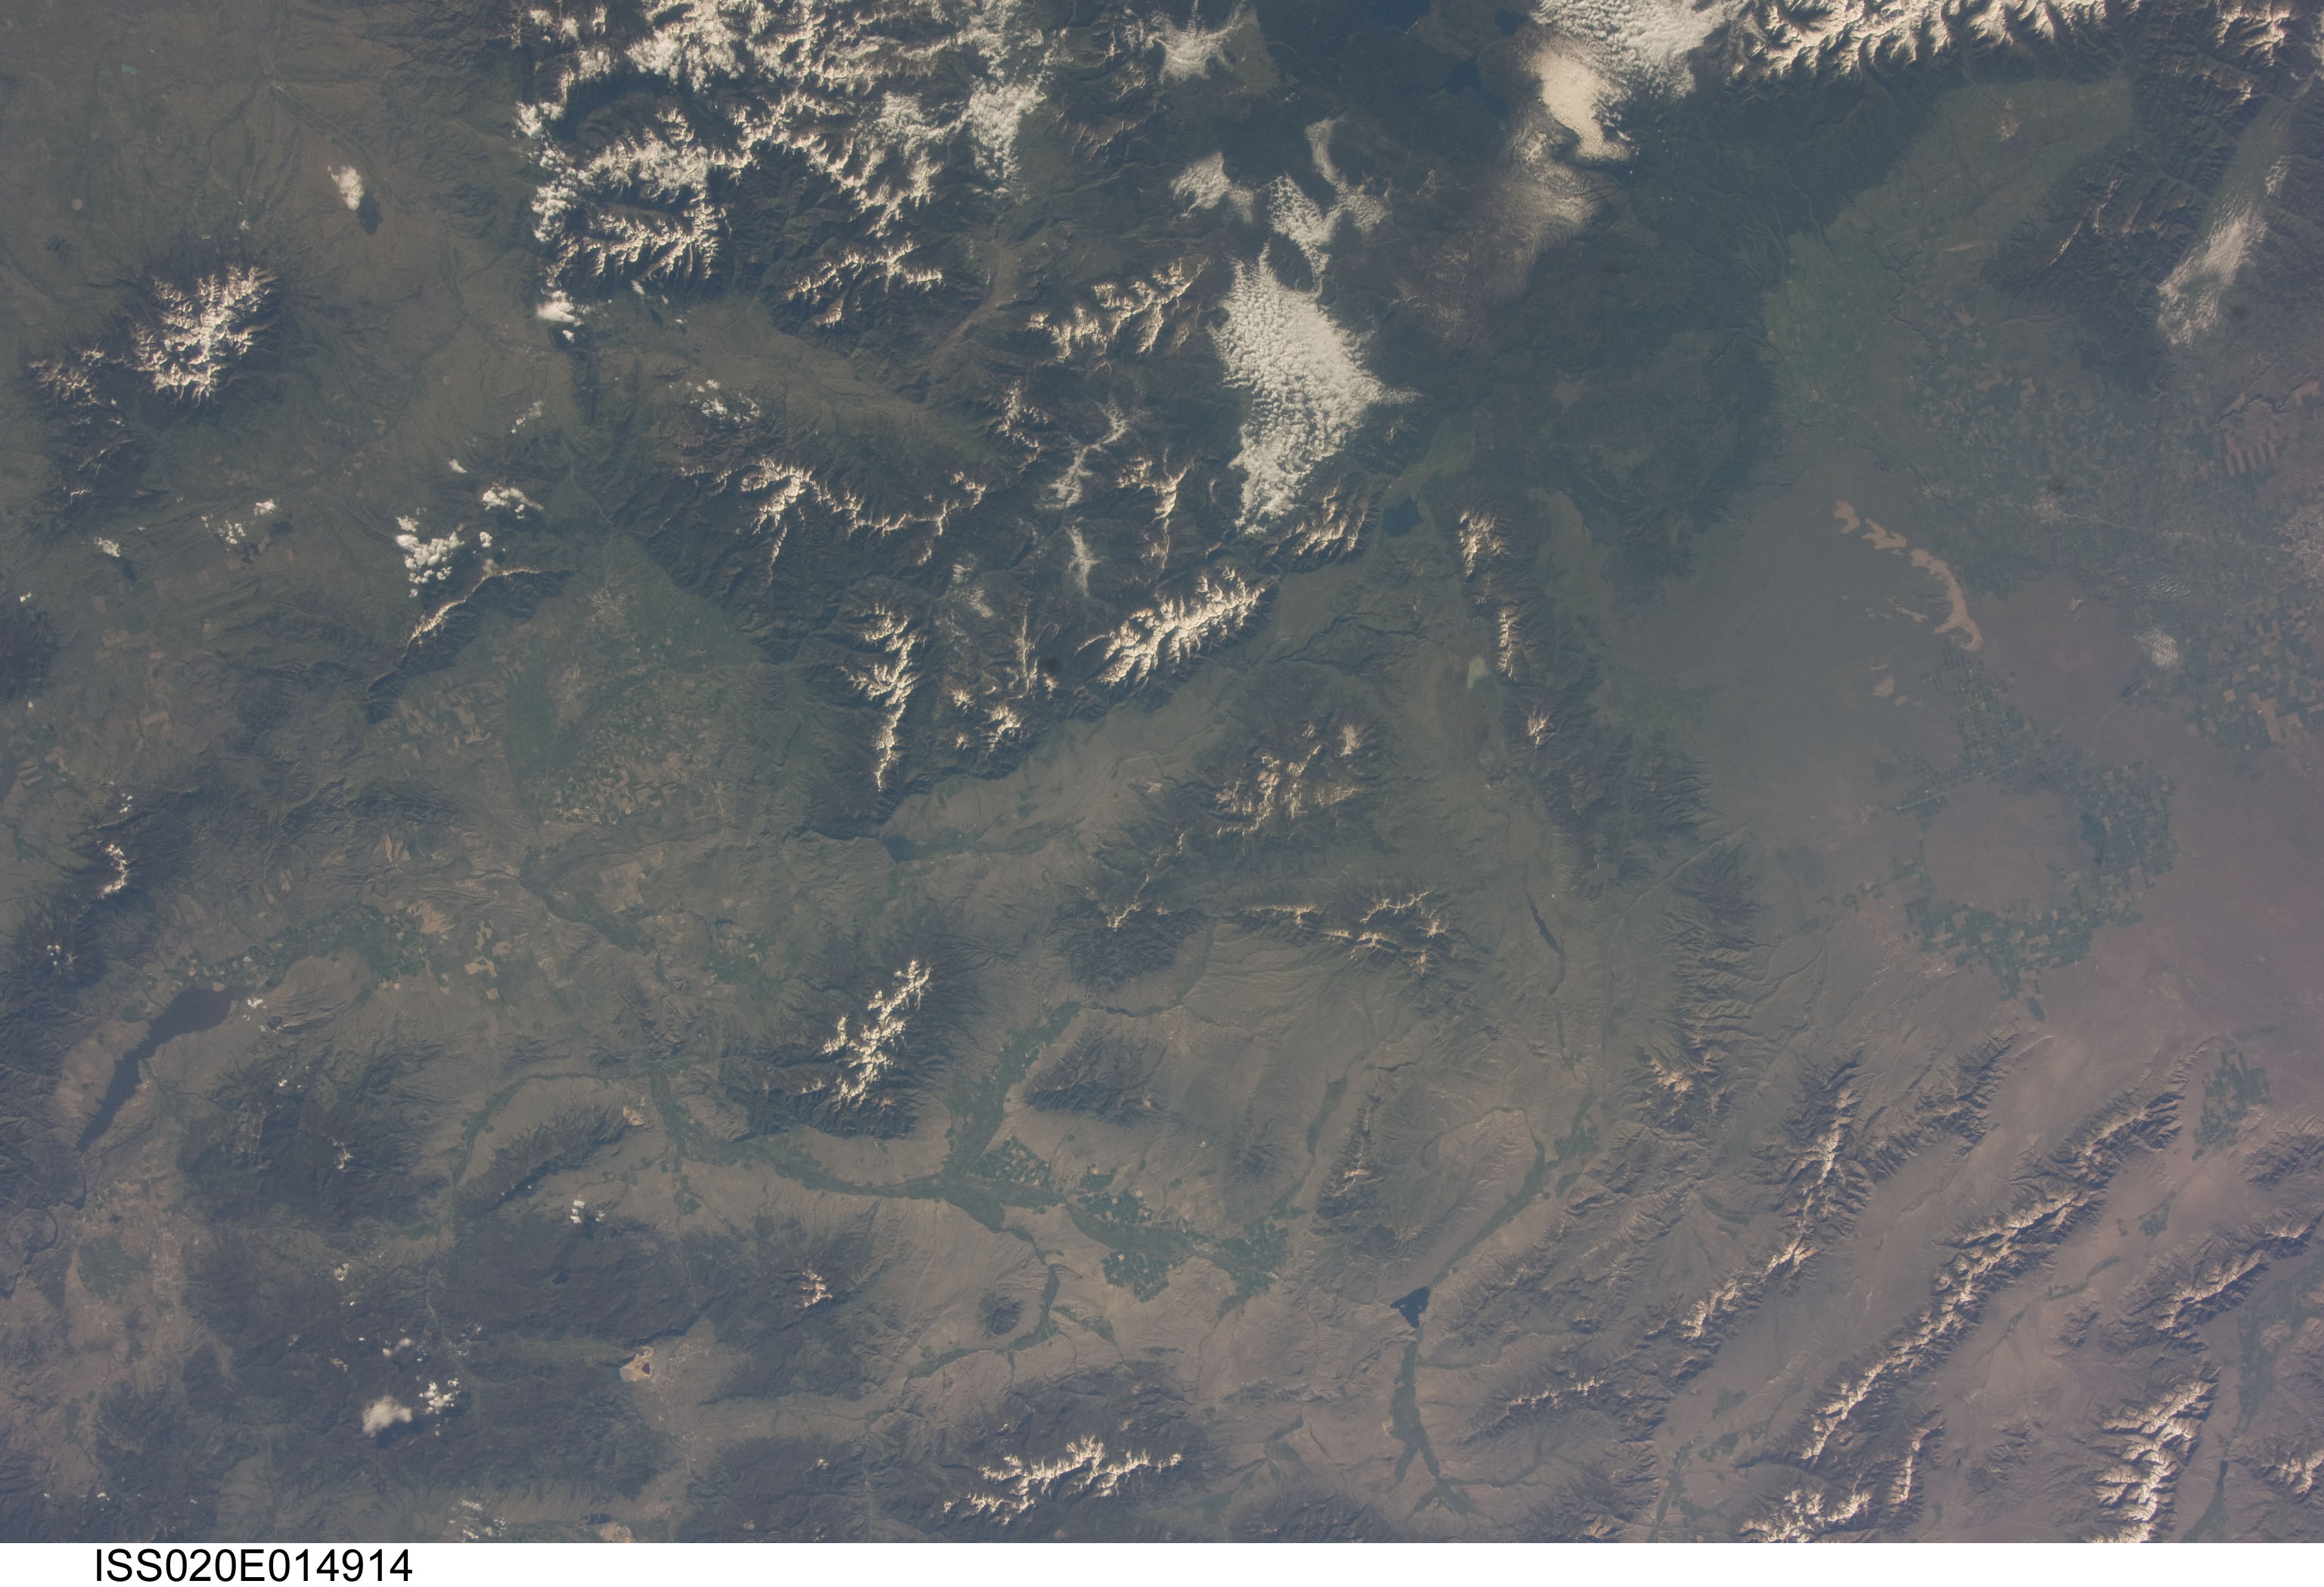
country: USA-MONTANA
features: MONTANA; IDAHO FALLS,BOZEMAN,WYOMING
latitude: 45.0
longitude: -111.5
